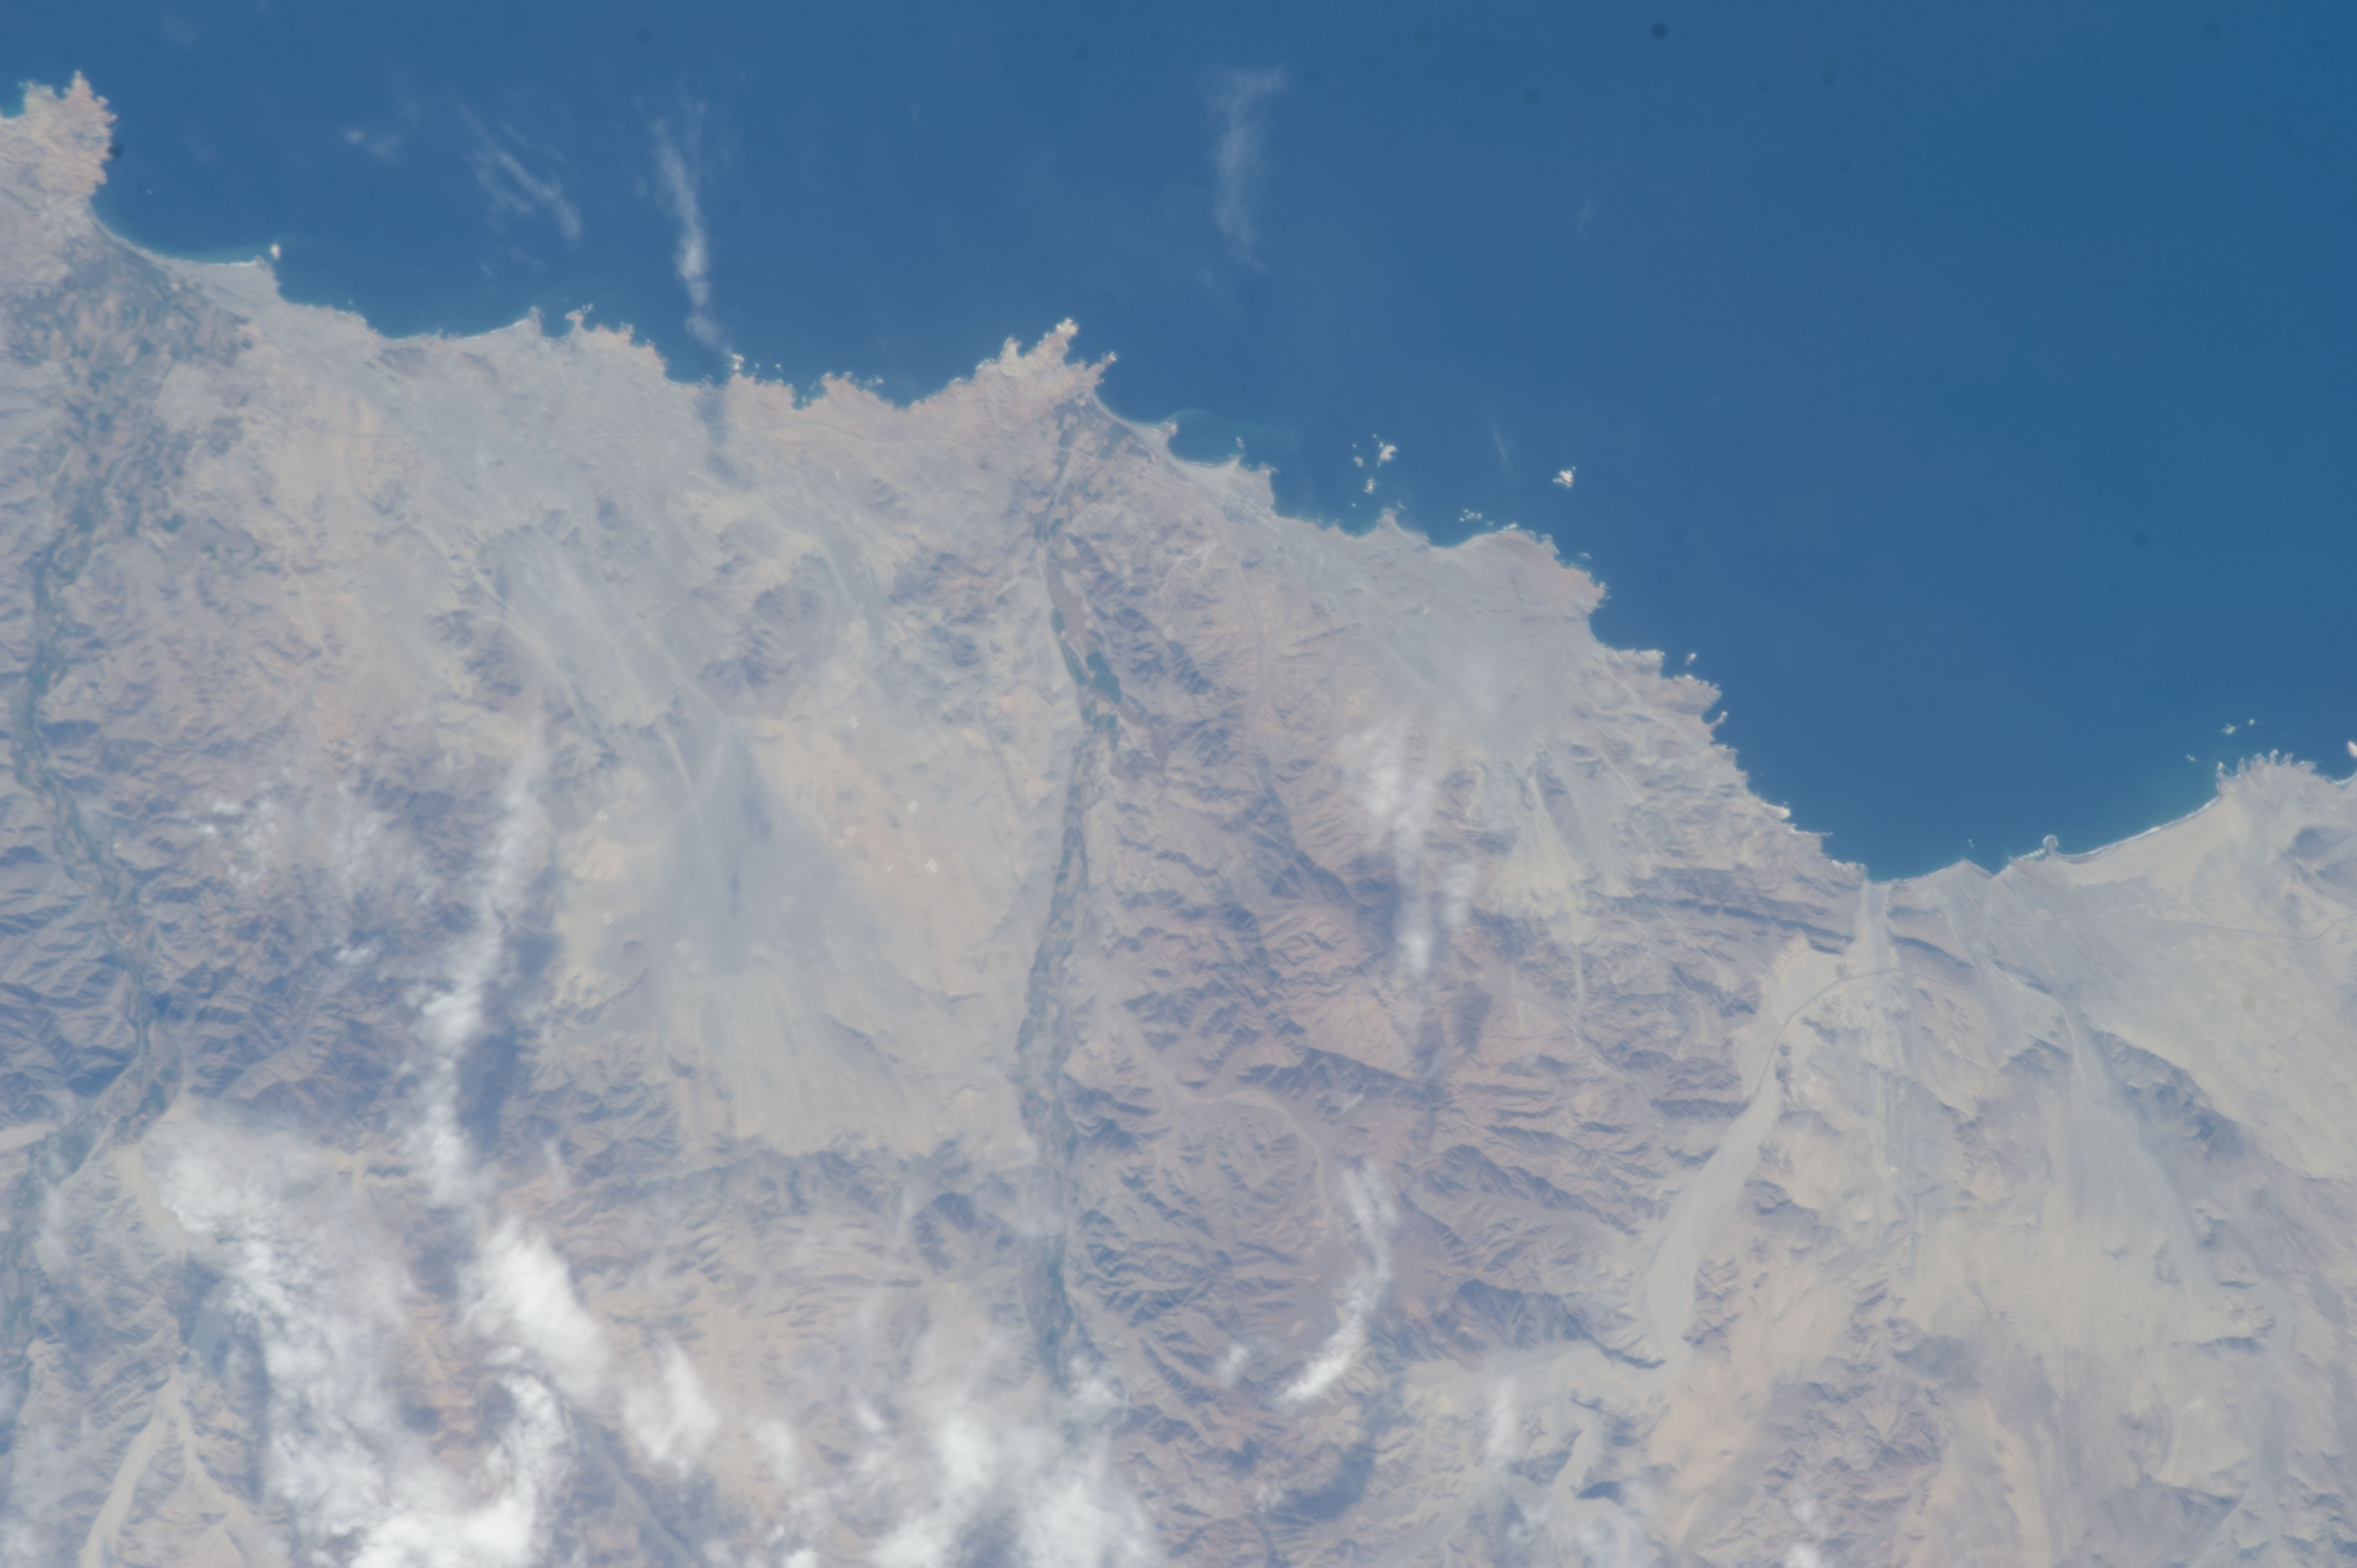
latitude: -9.9
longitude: -78.0
